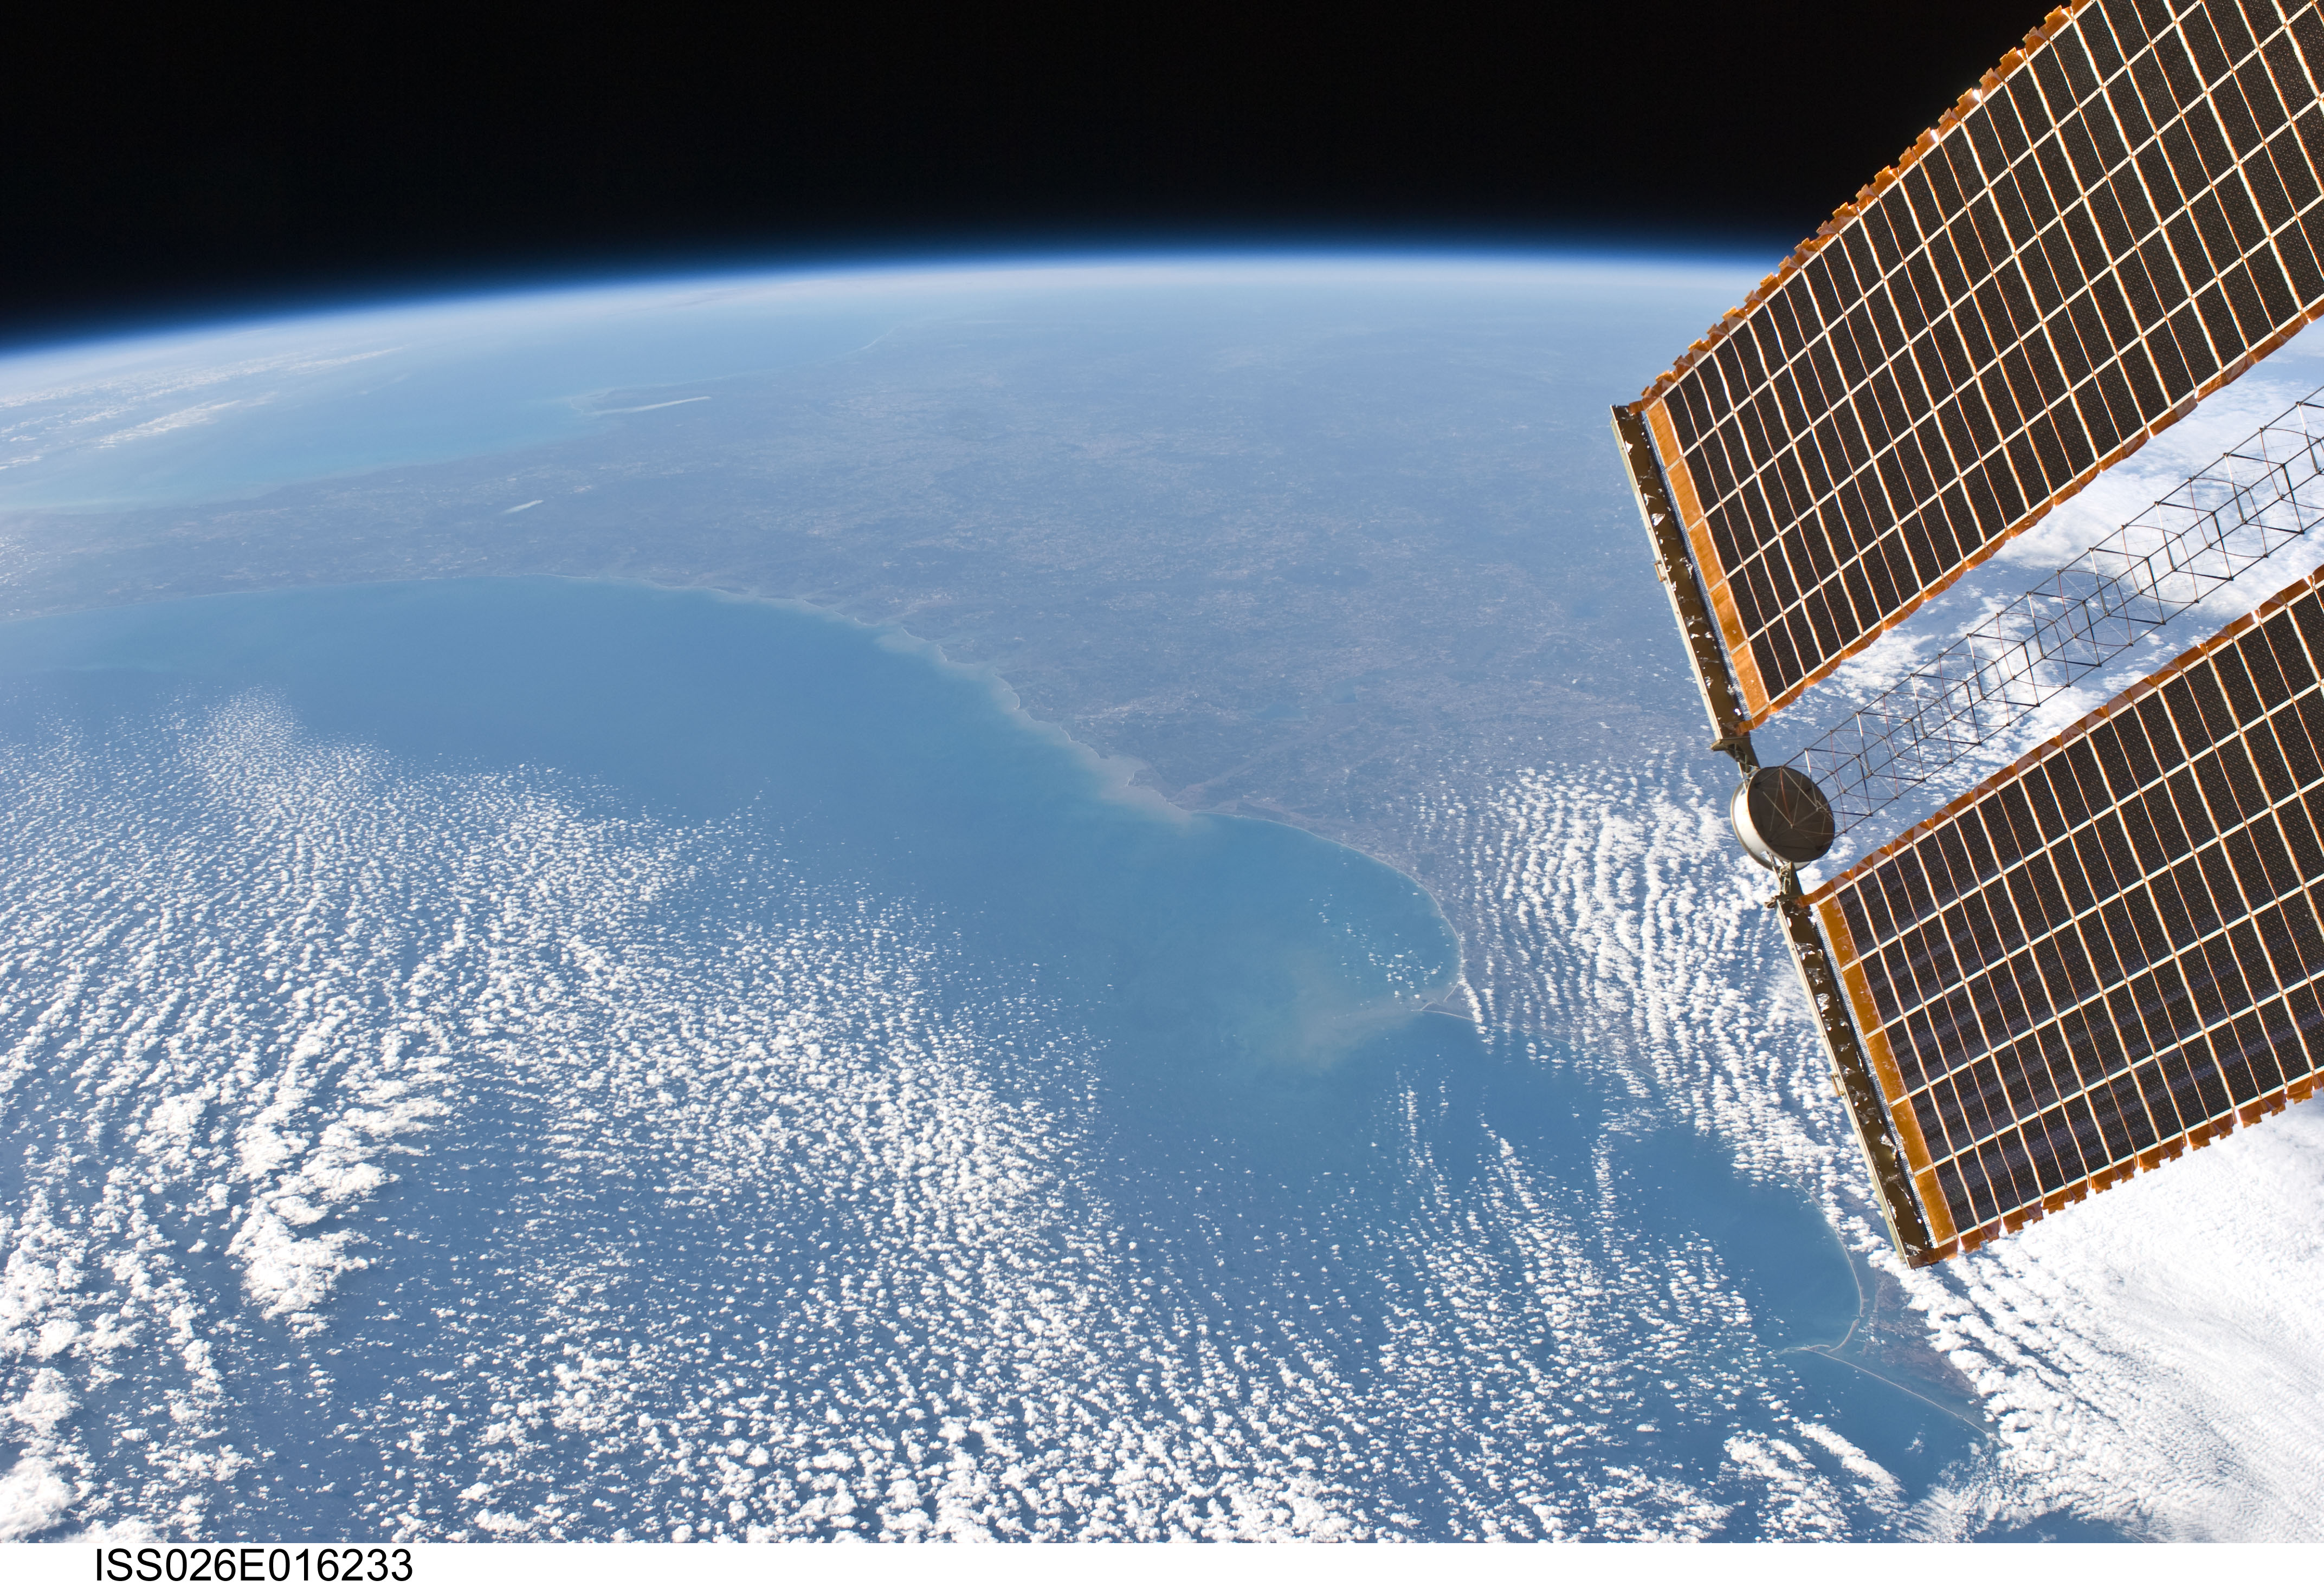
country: USA-SOUTH CAROLINA
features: PAN-ATLANTIC O., N. FLORIDA, E. GEORGIA, ISS
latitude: 33.0
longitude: -78.5
